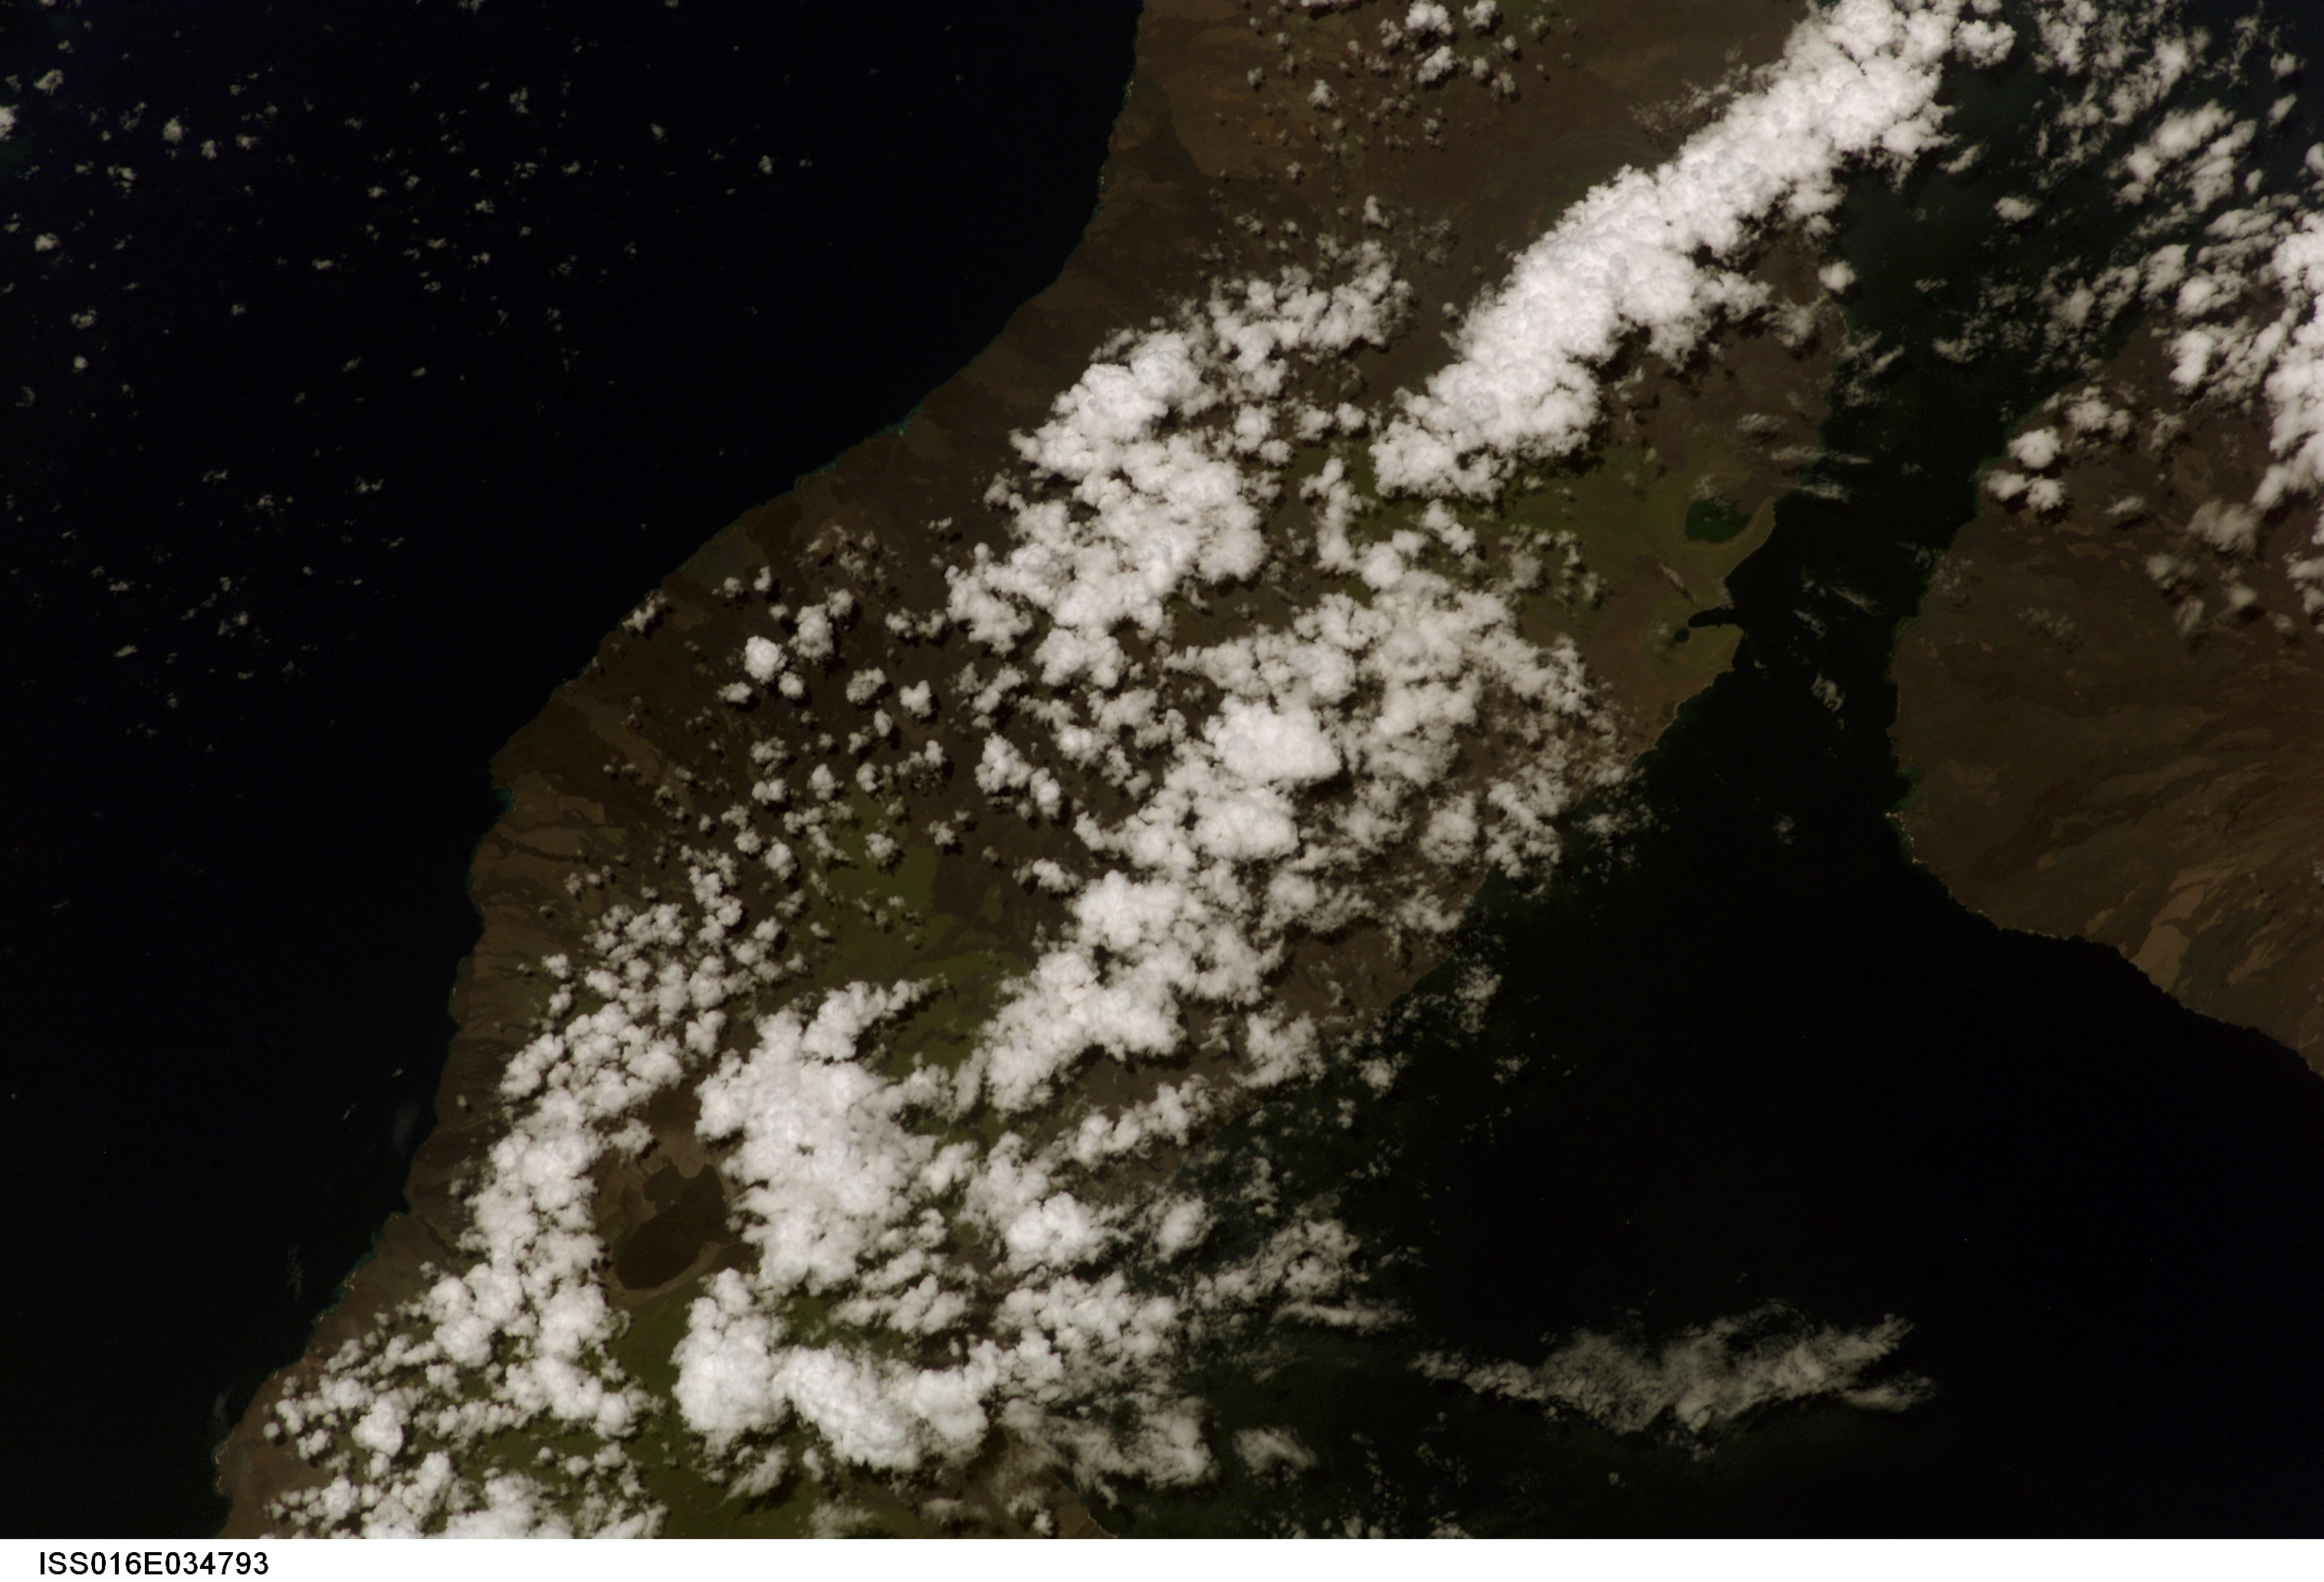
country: GALAPAGOS ISLANDS
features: N. ISABELA I.
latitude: 0.0
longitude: -91.5
